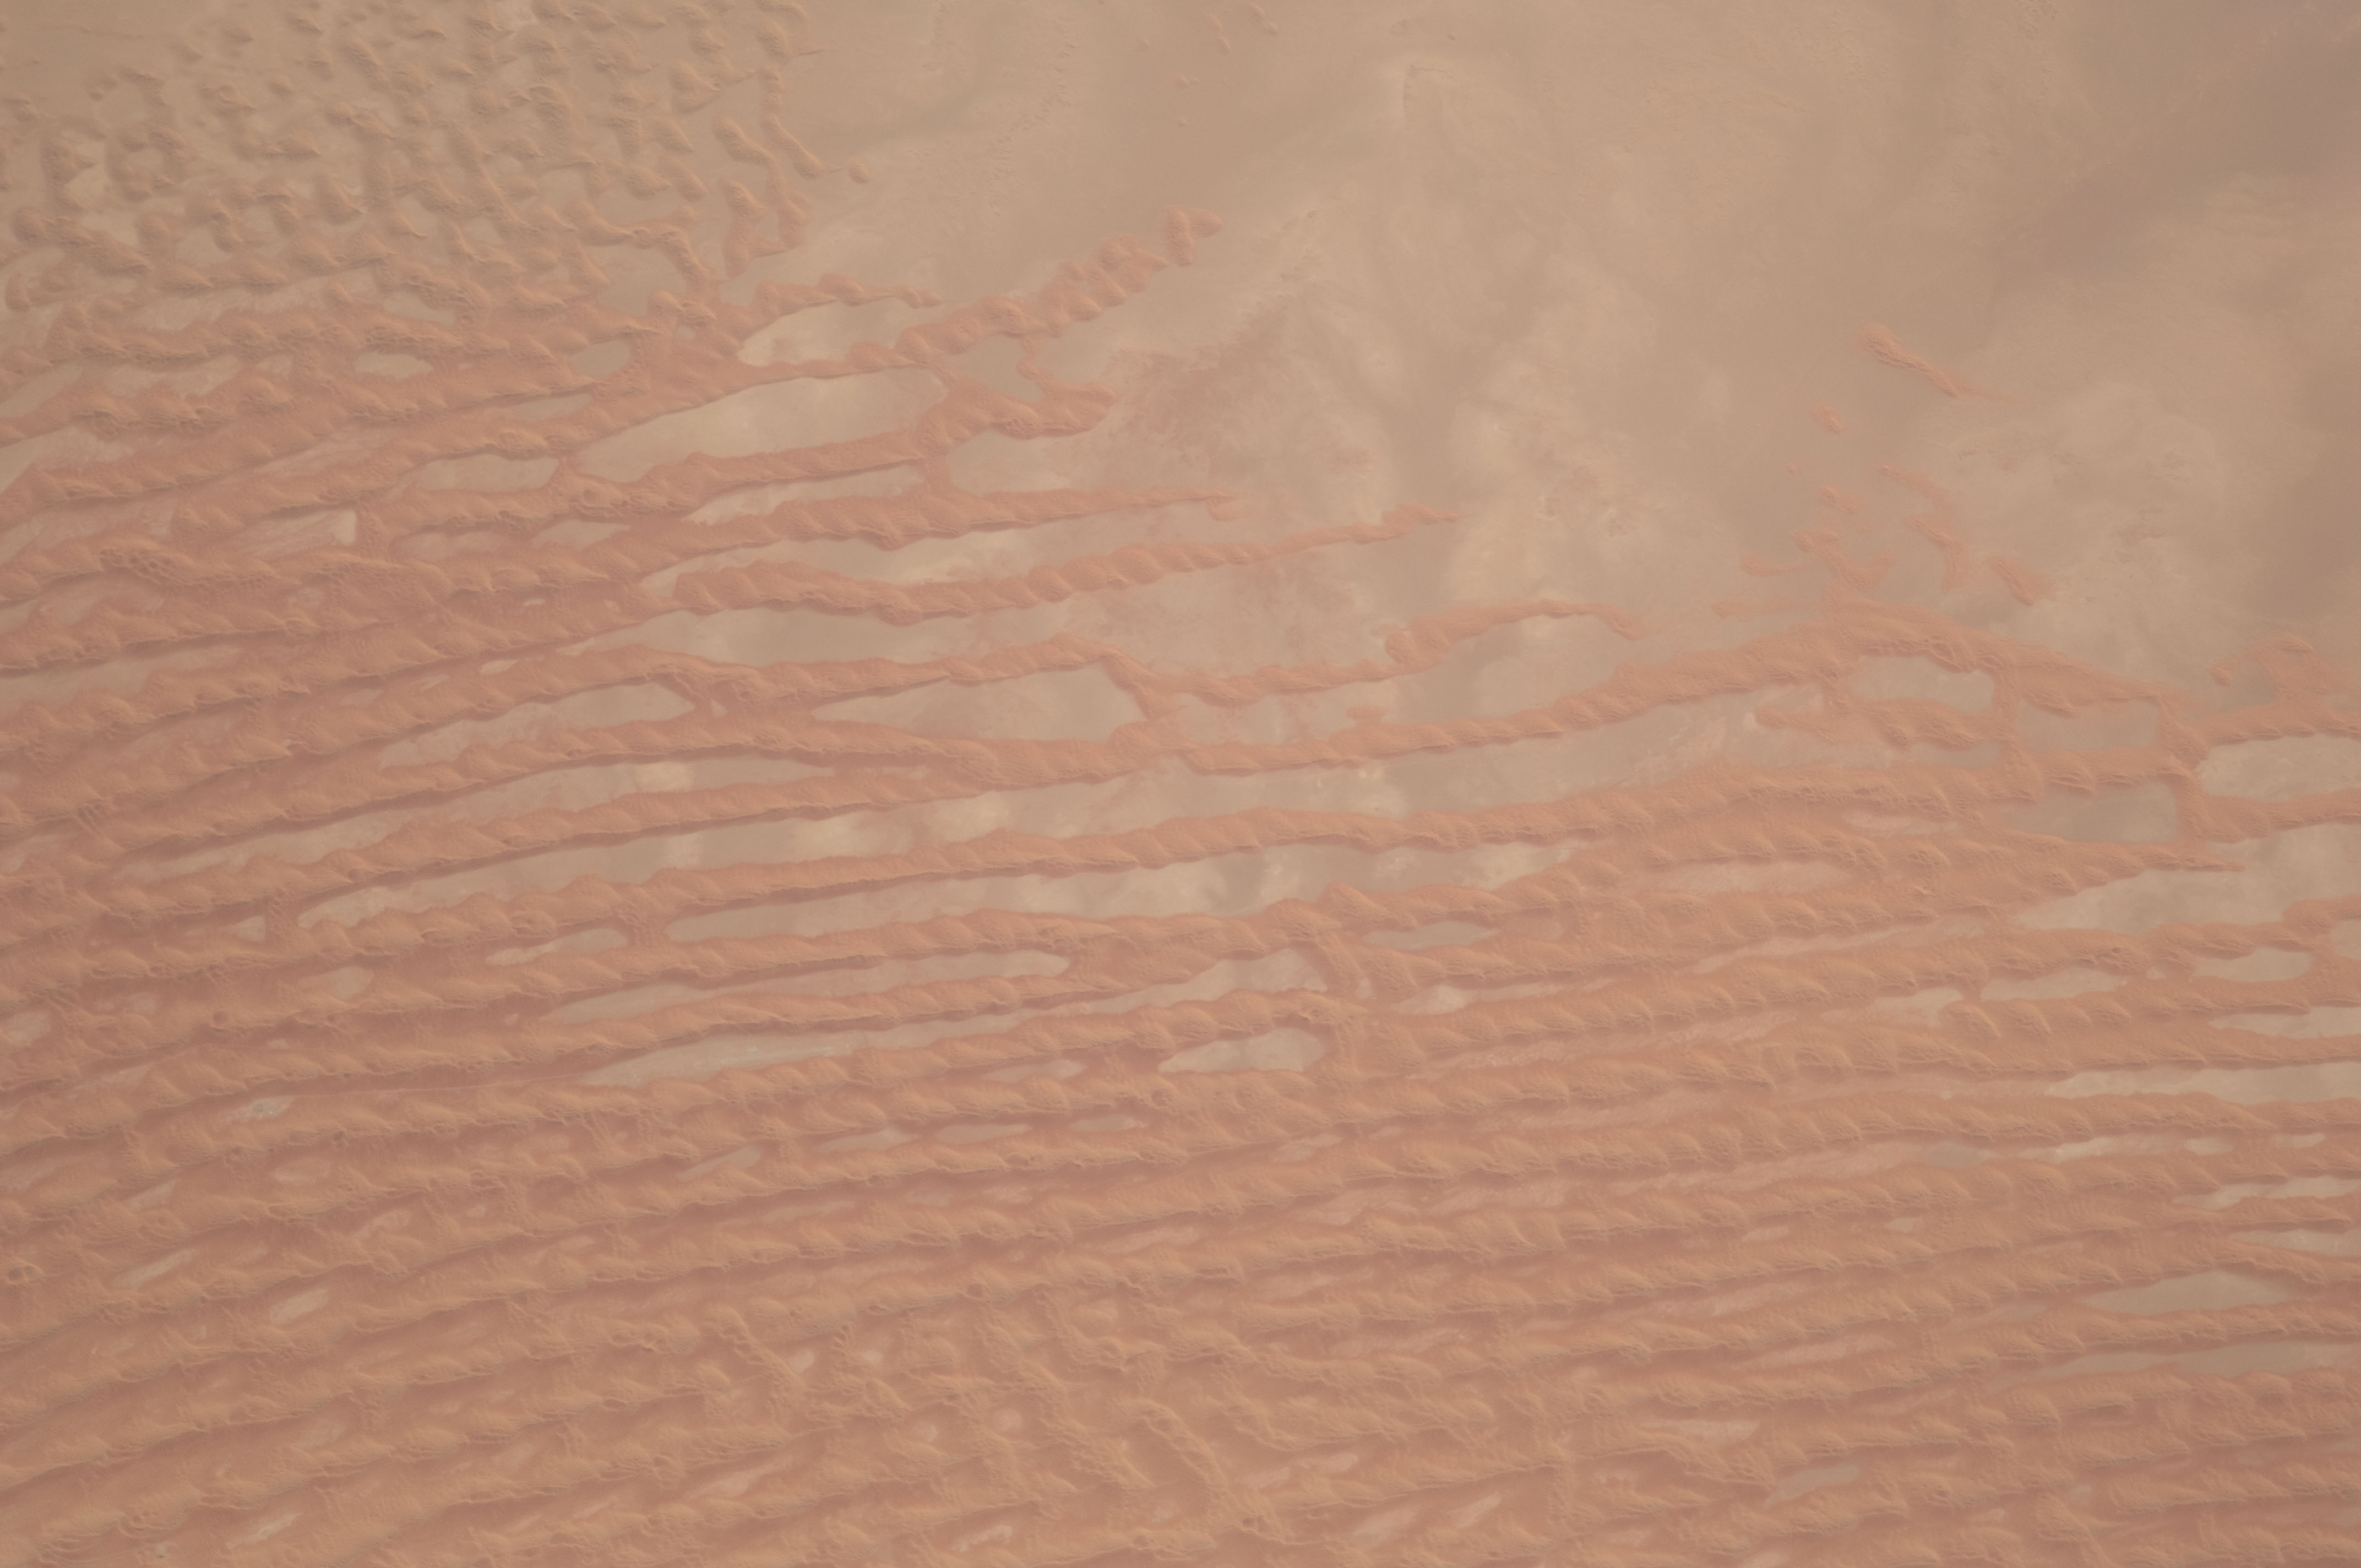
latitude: 18.6
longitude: 50.7
